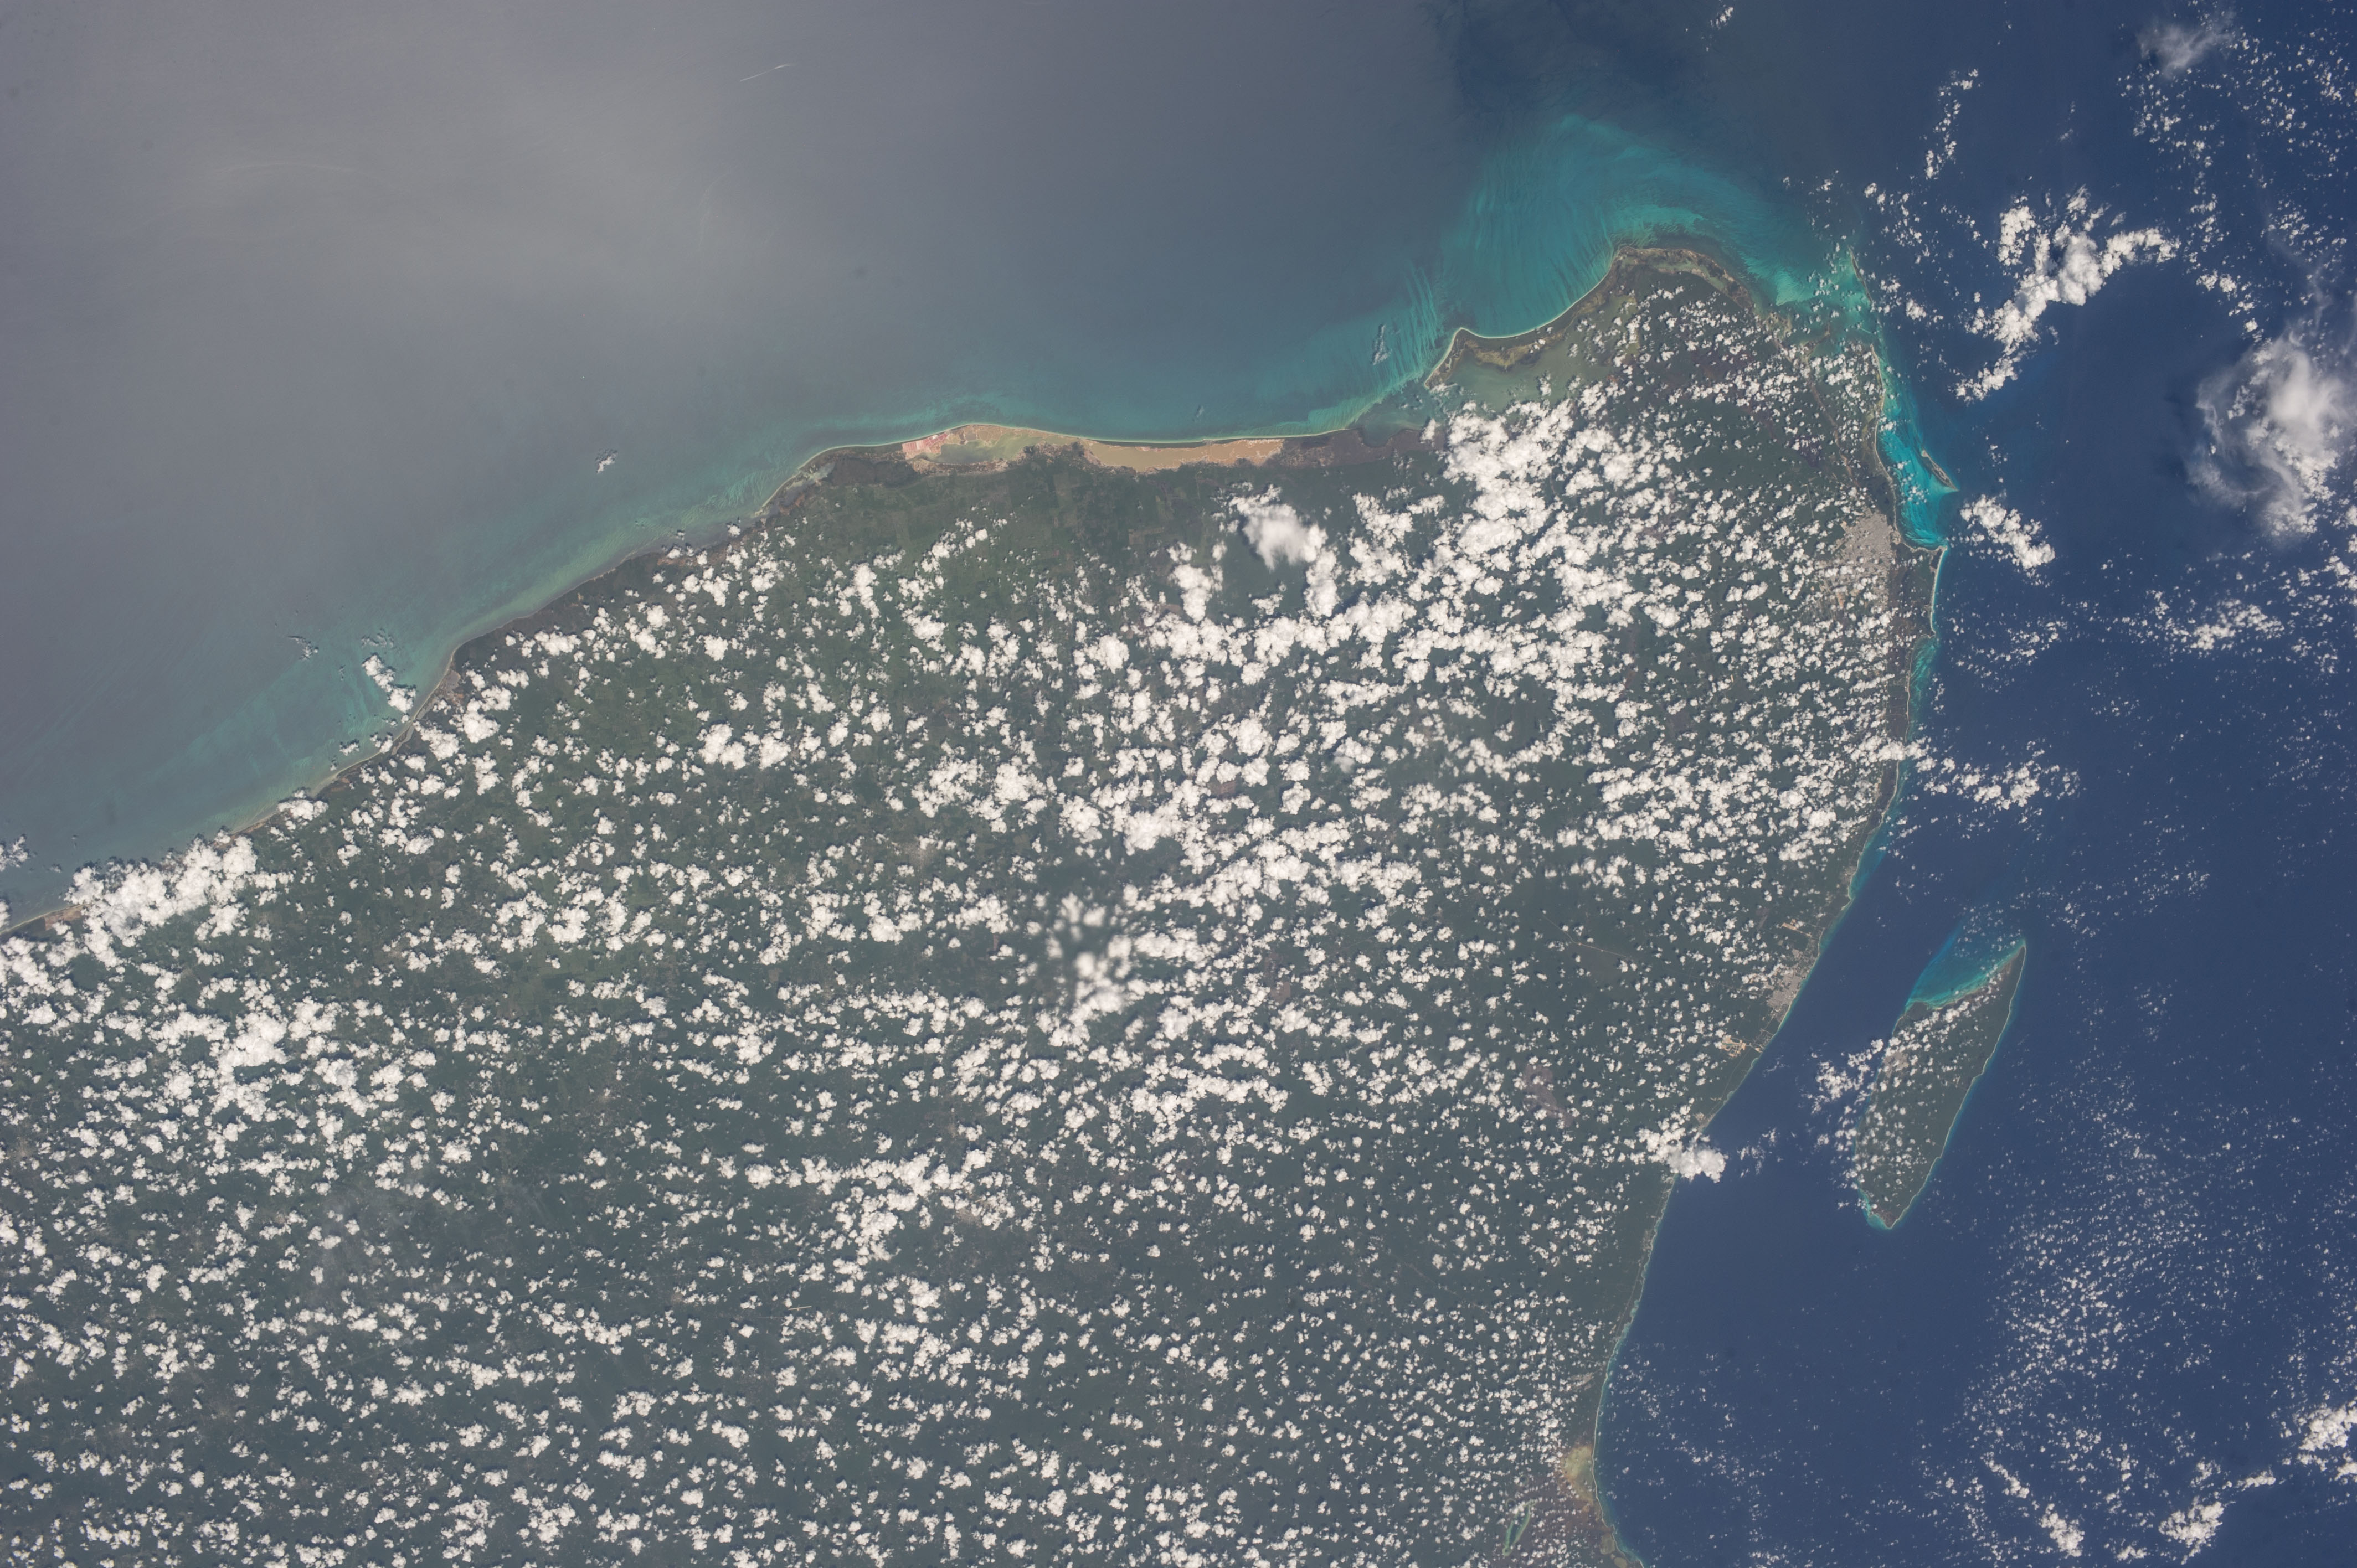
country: MEXICO
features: COZUMEL,YUCATAN,CANCUN
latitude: 21.0
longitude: -88.0
